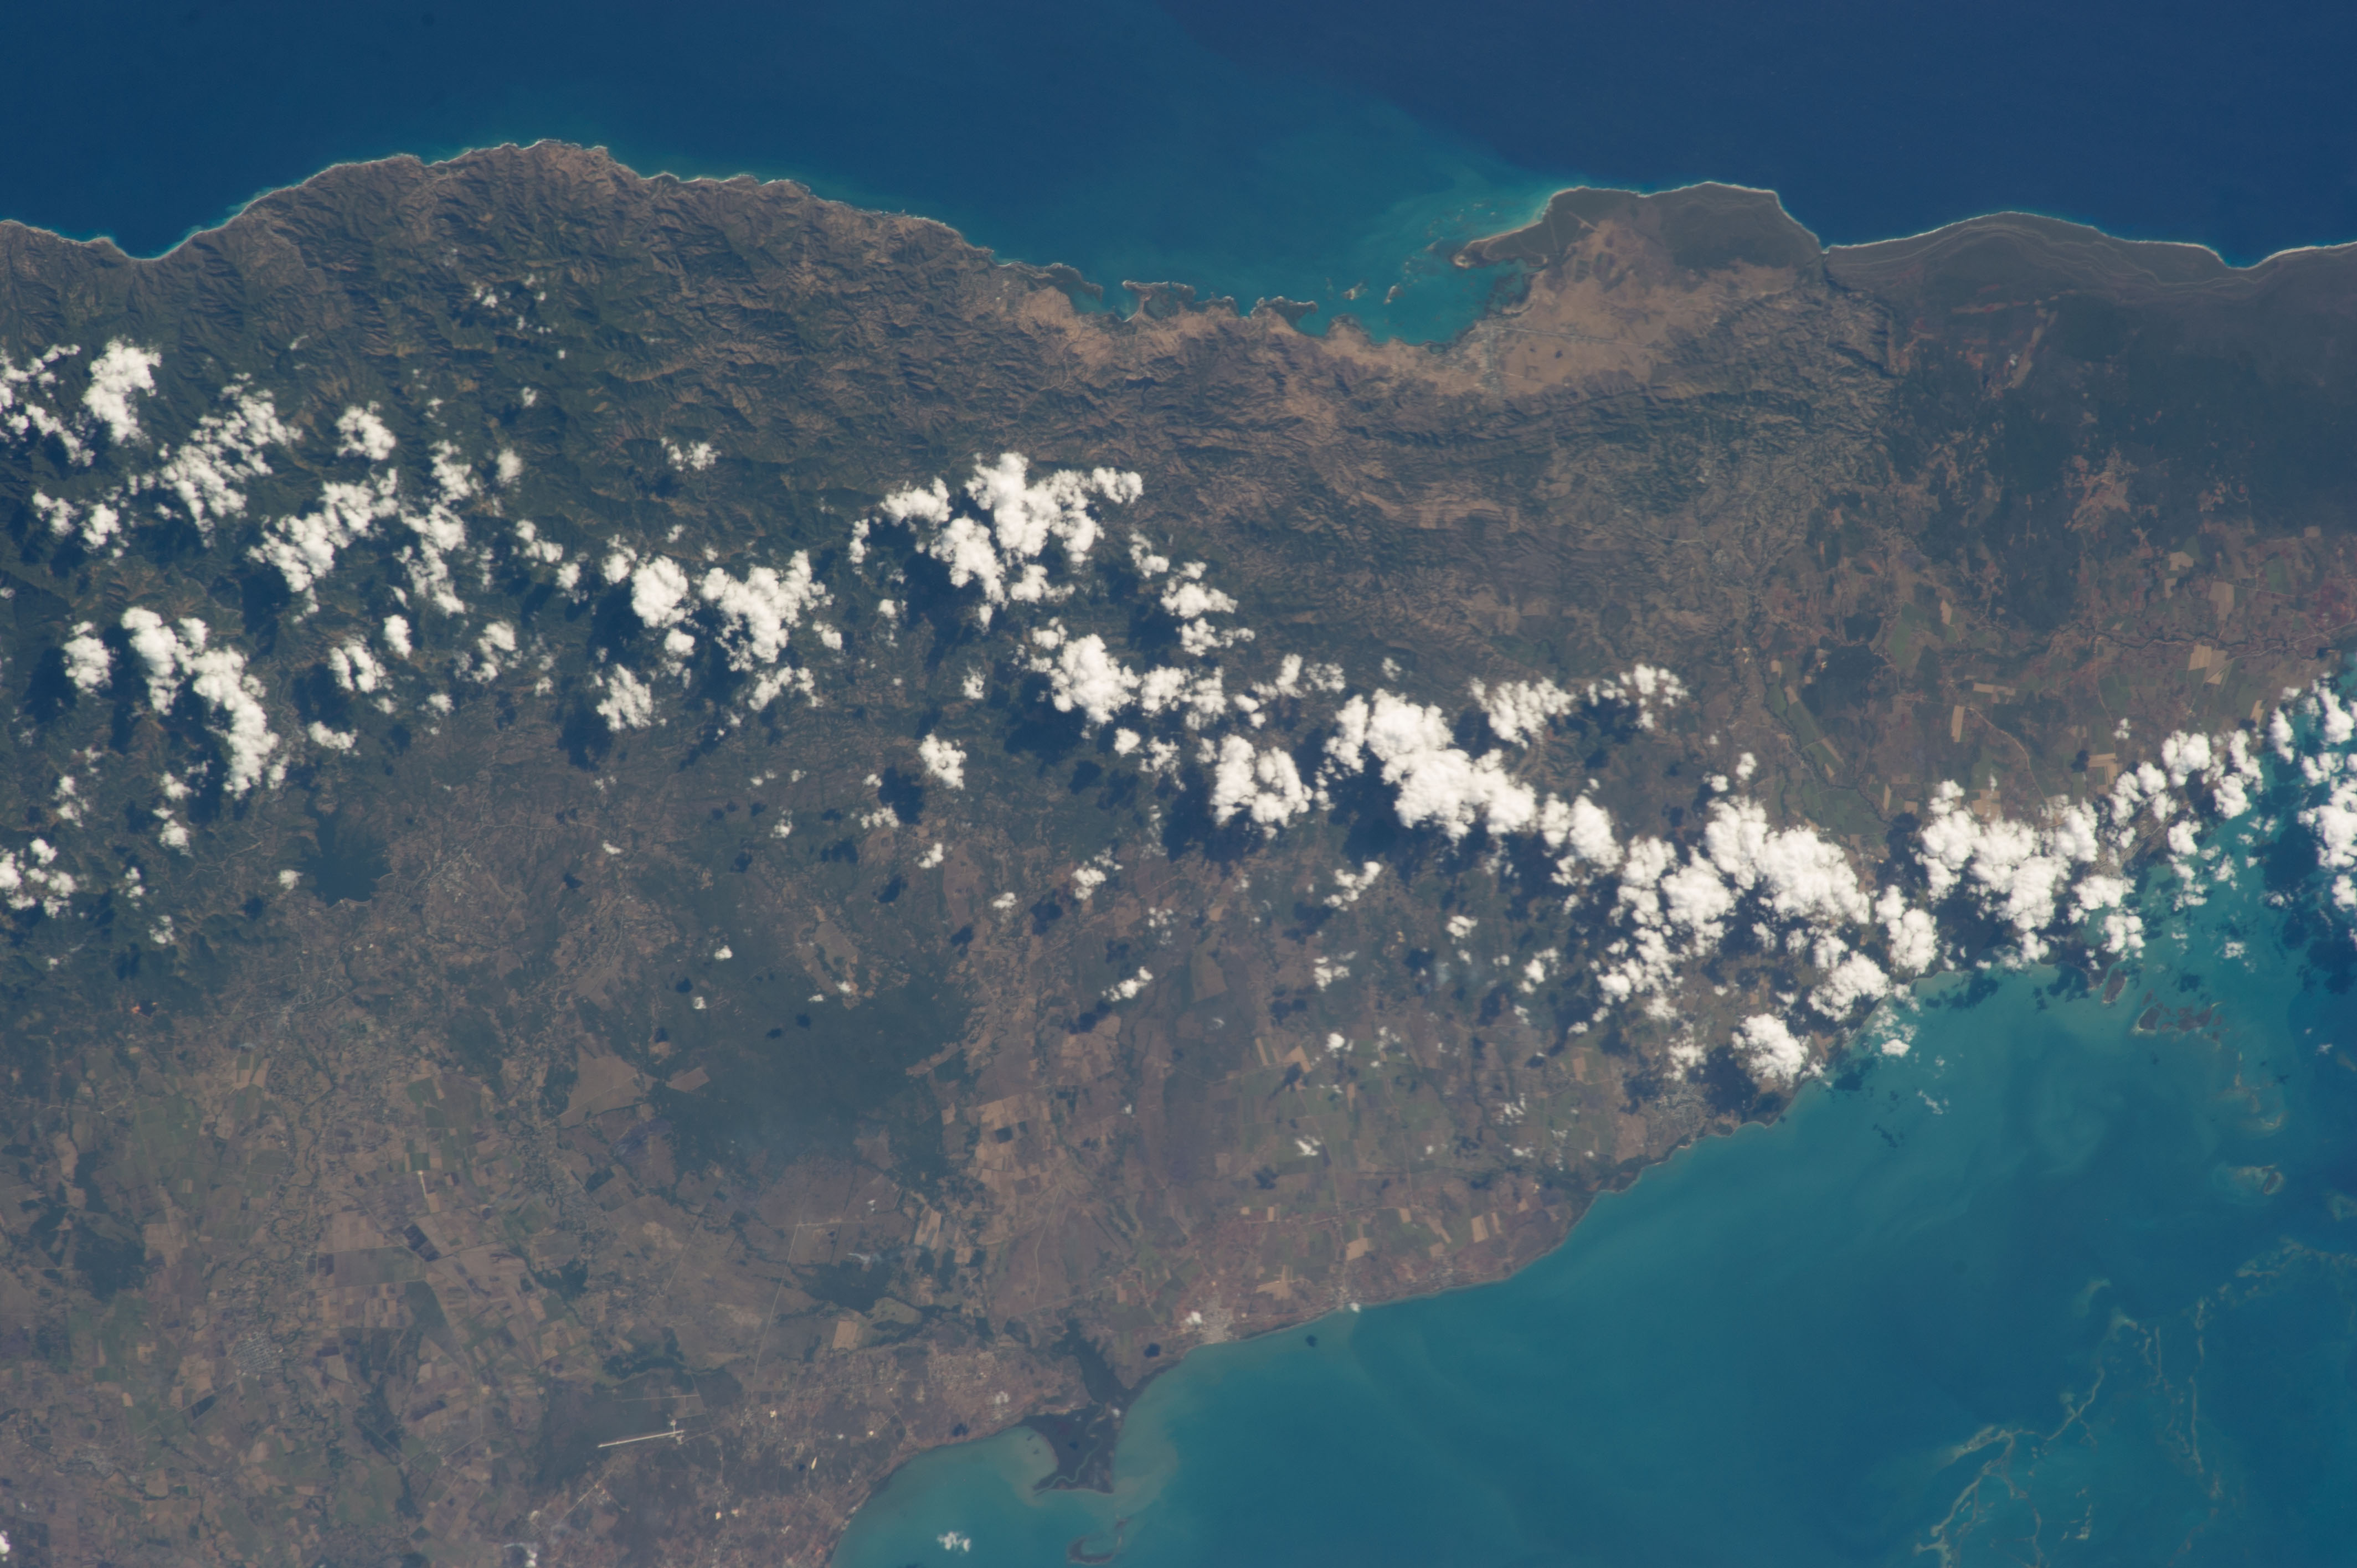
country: CUBA
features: SOUTHERN SHORE OF GULF OF GUACANAYABO, CAMPECHUELA
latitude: 20.1
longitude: -77.2
